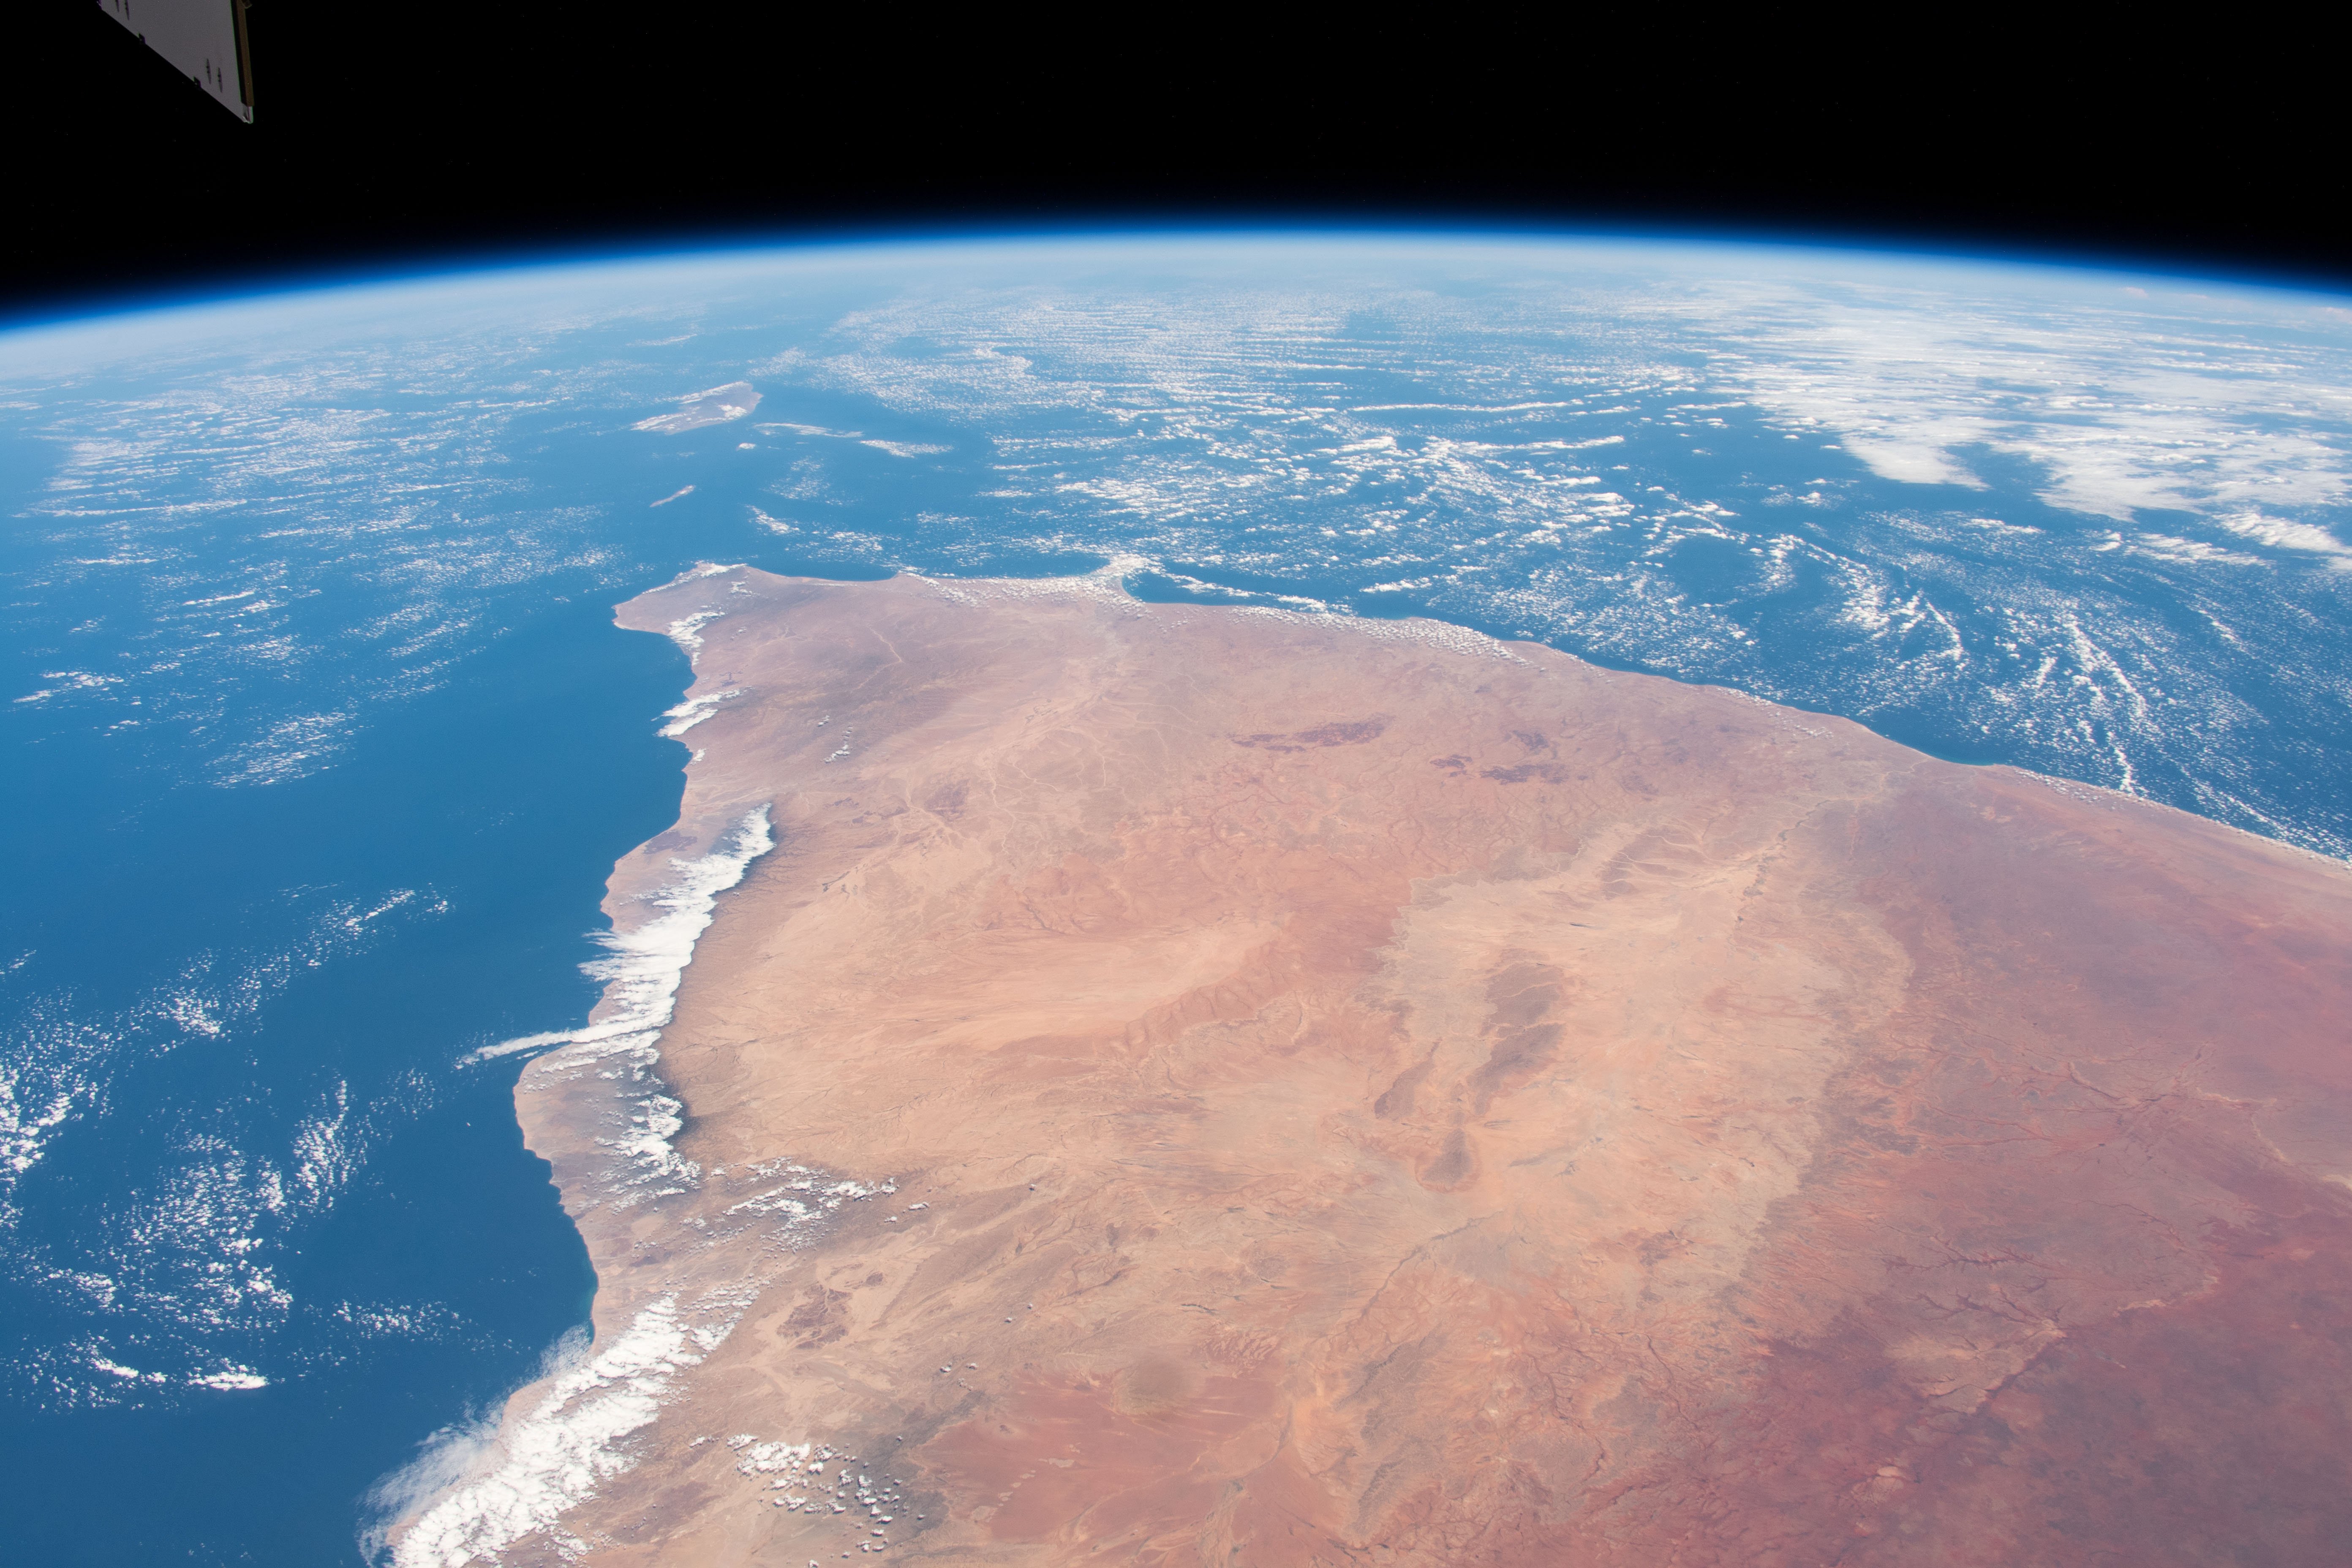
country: SOMALIA
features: HORN OF AFRICA, GULF OF ADEN, INDIAN OCEAN, SOMALI PENINSULA
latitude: 10.0
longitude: 49.5
